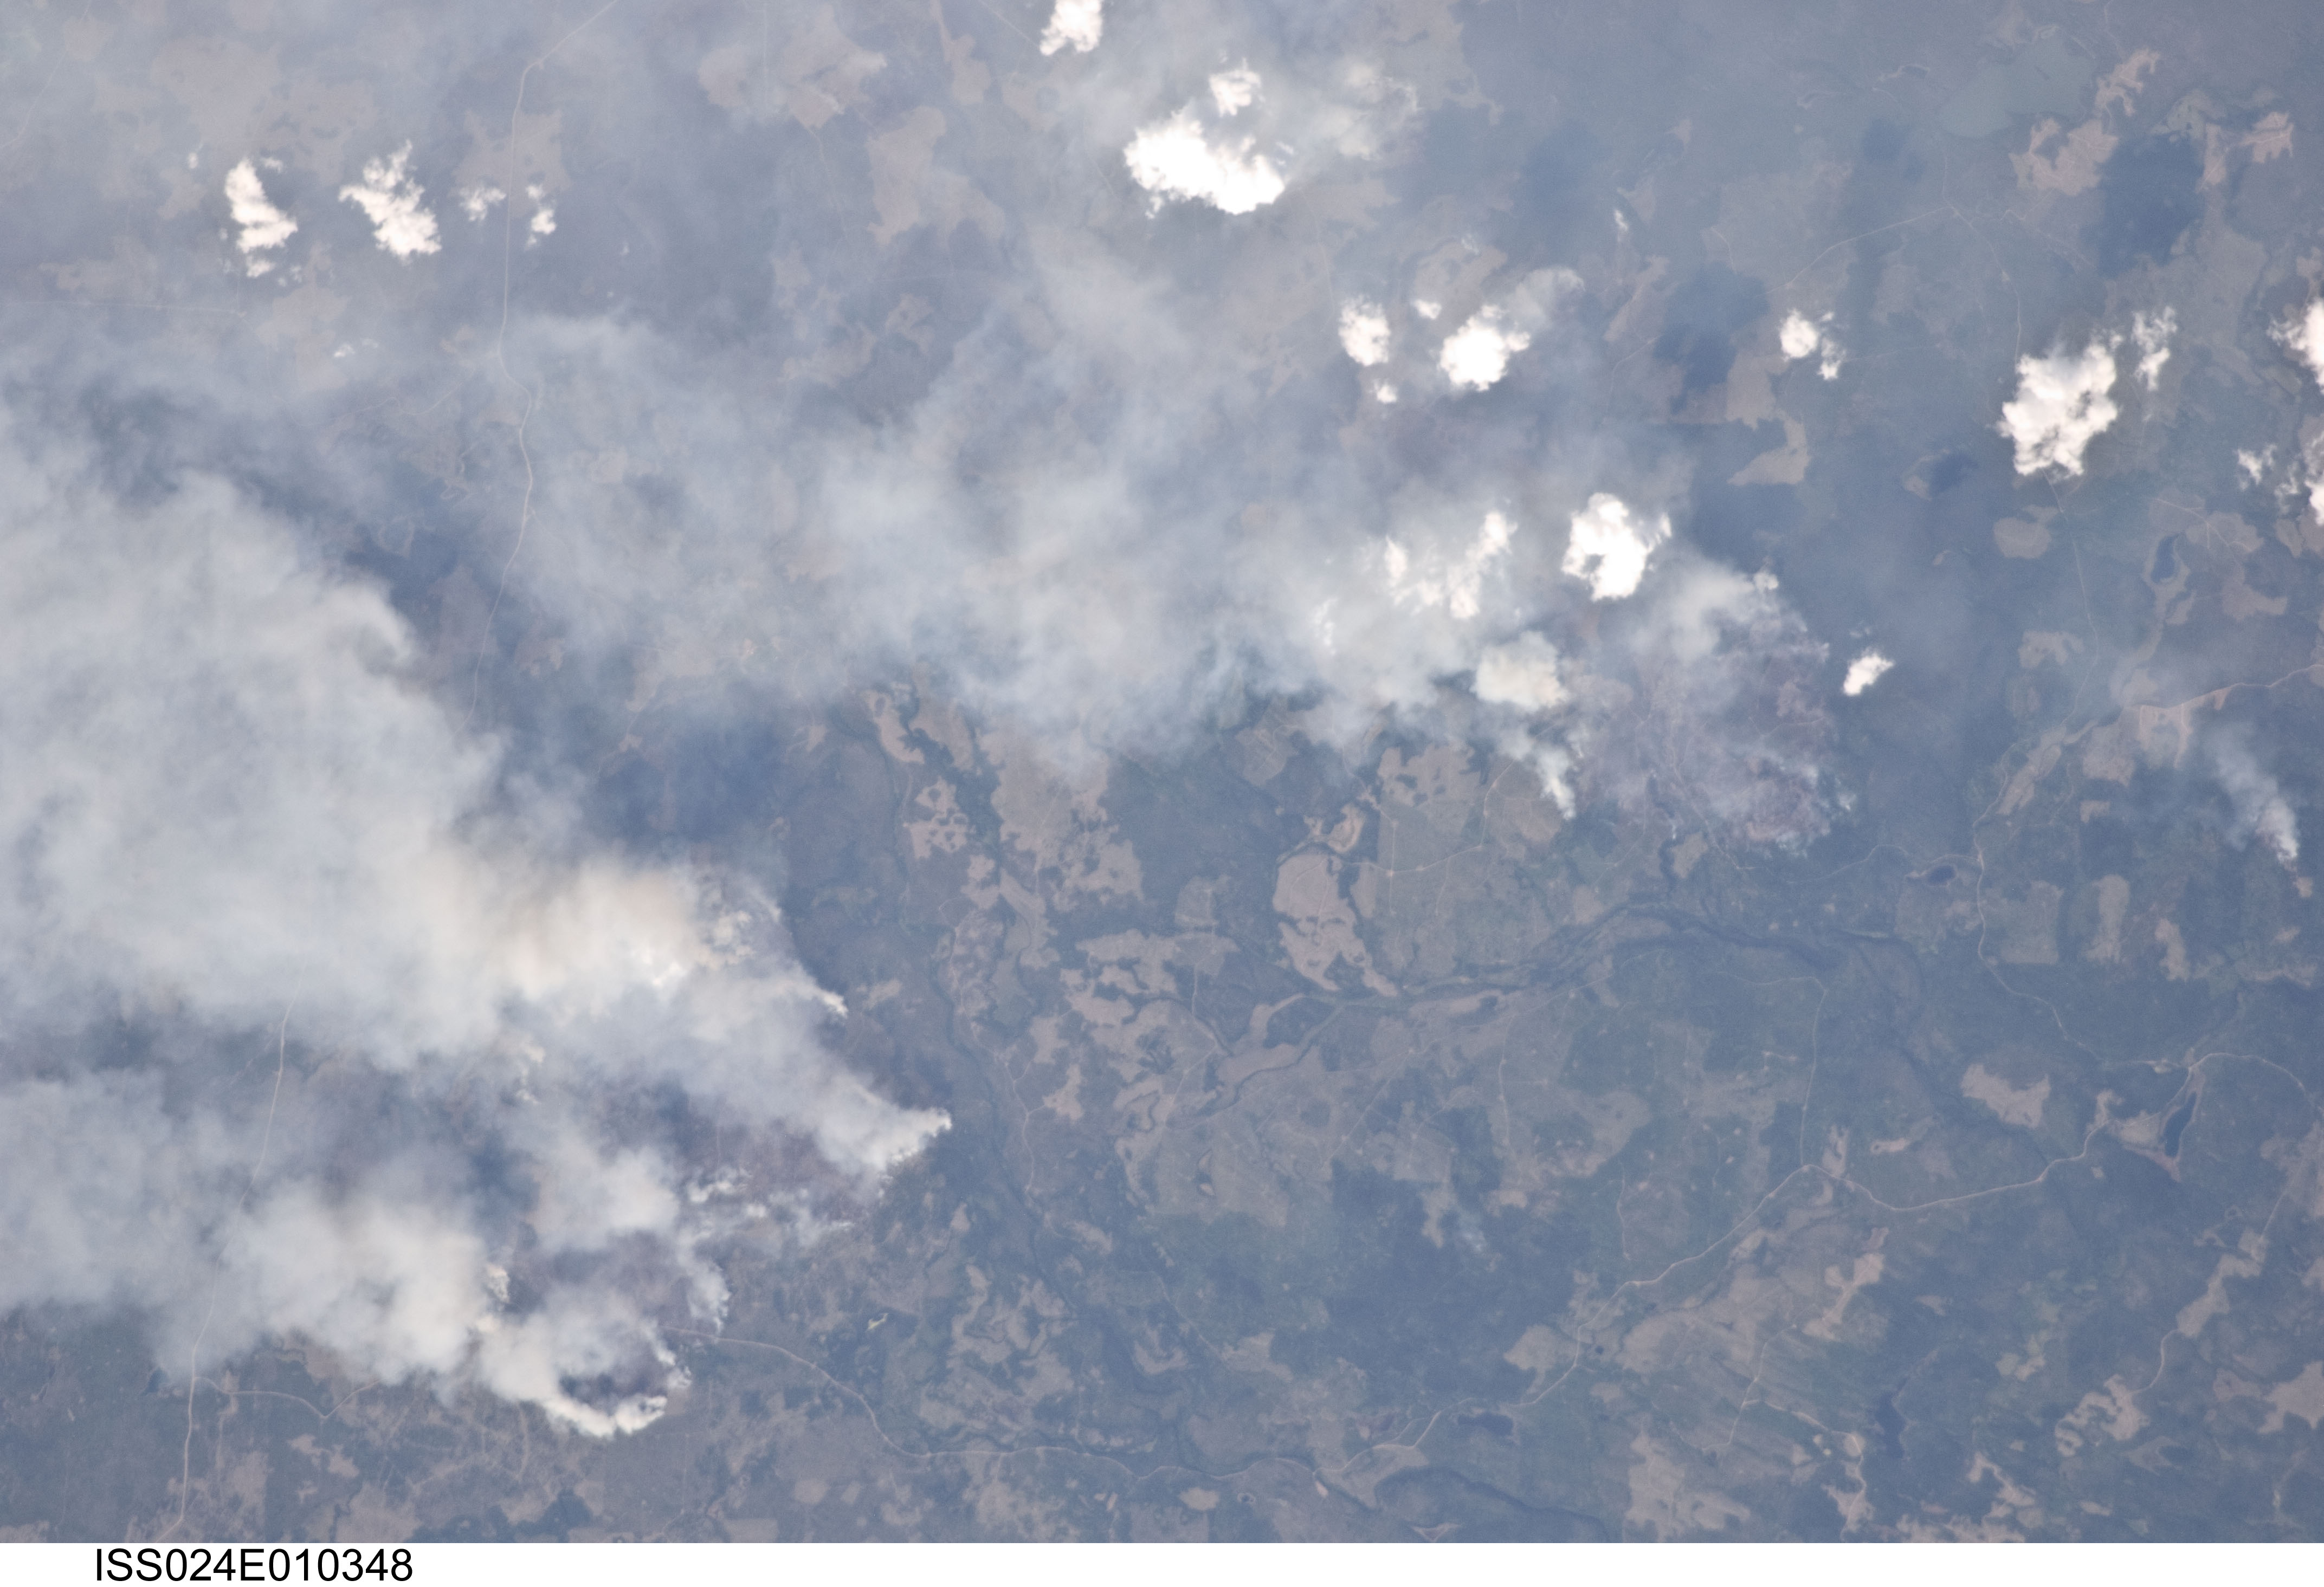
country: CANADA-BC
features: FOREST, FIRE PLUMES, CLEARINGS, ROADS
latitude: 52.4
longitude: -122.8
